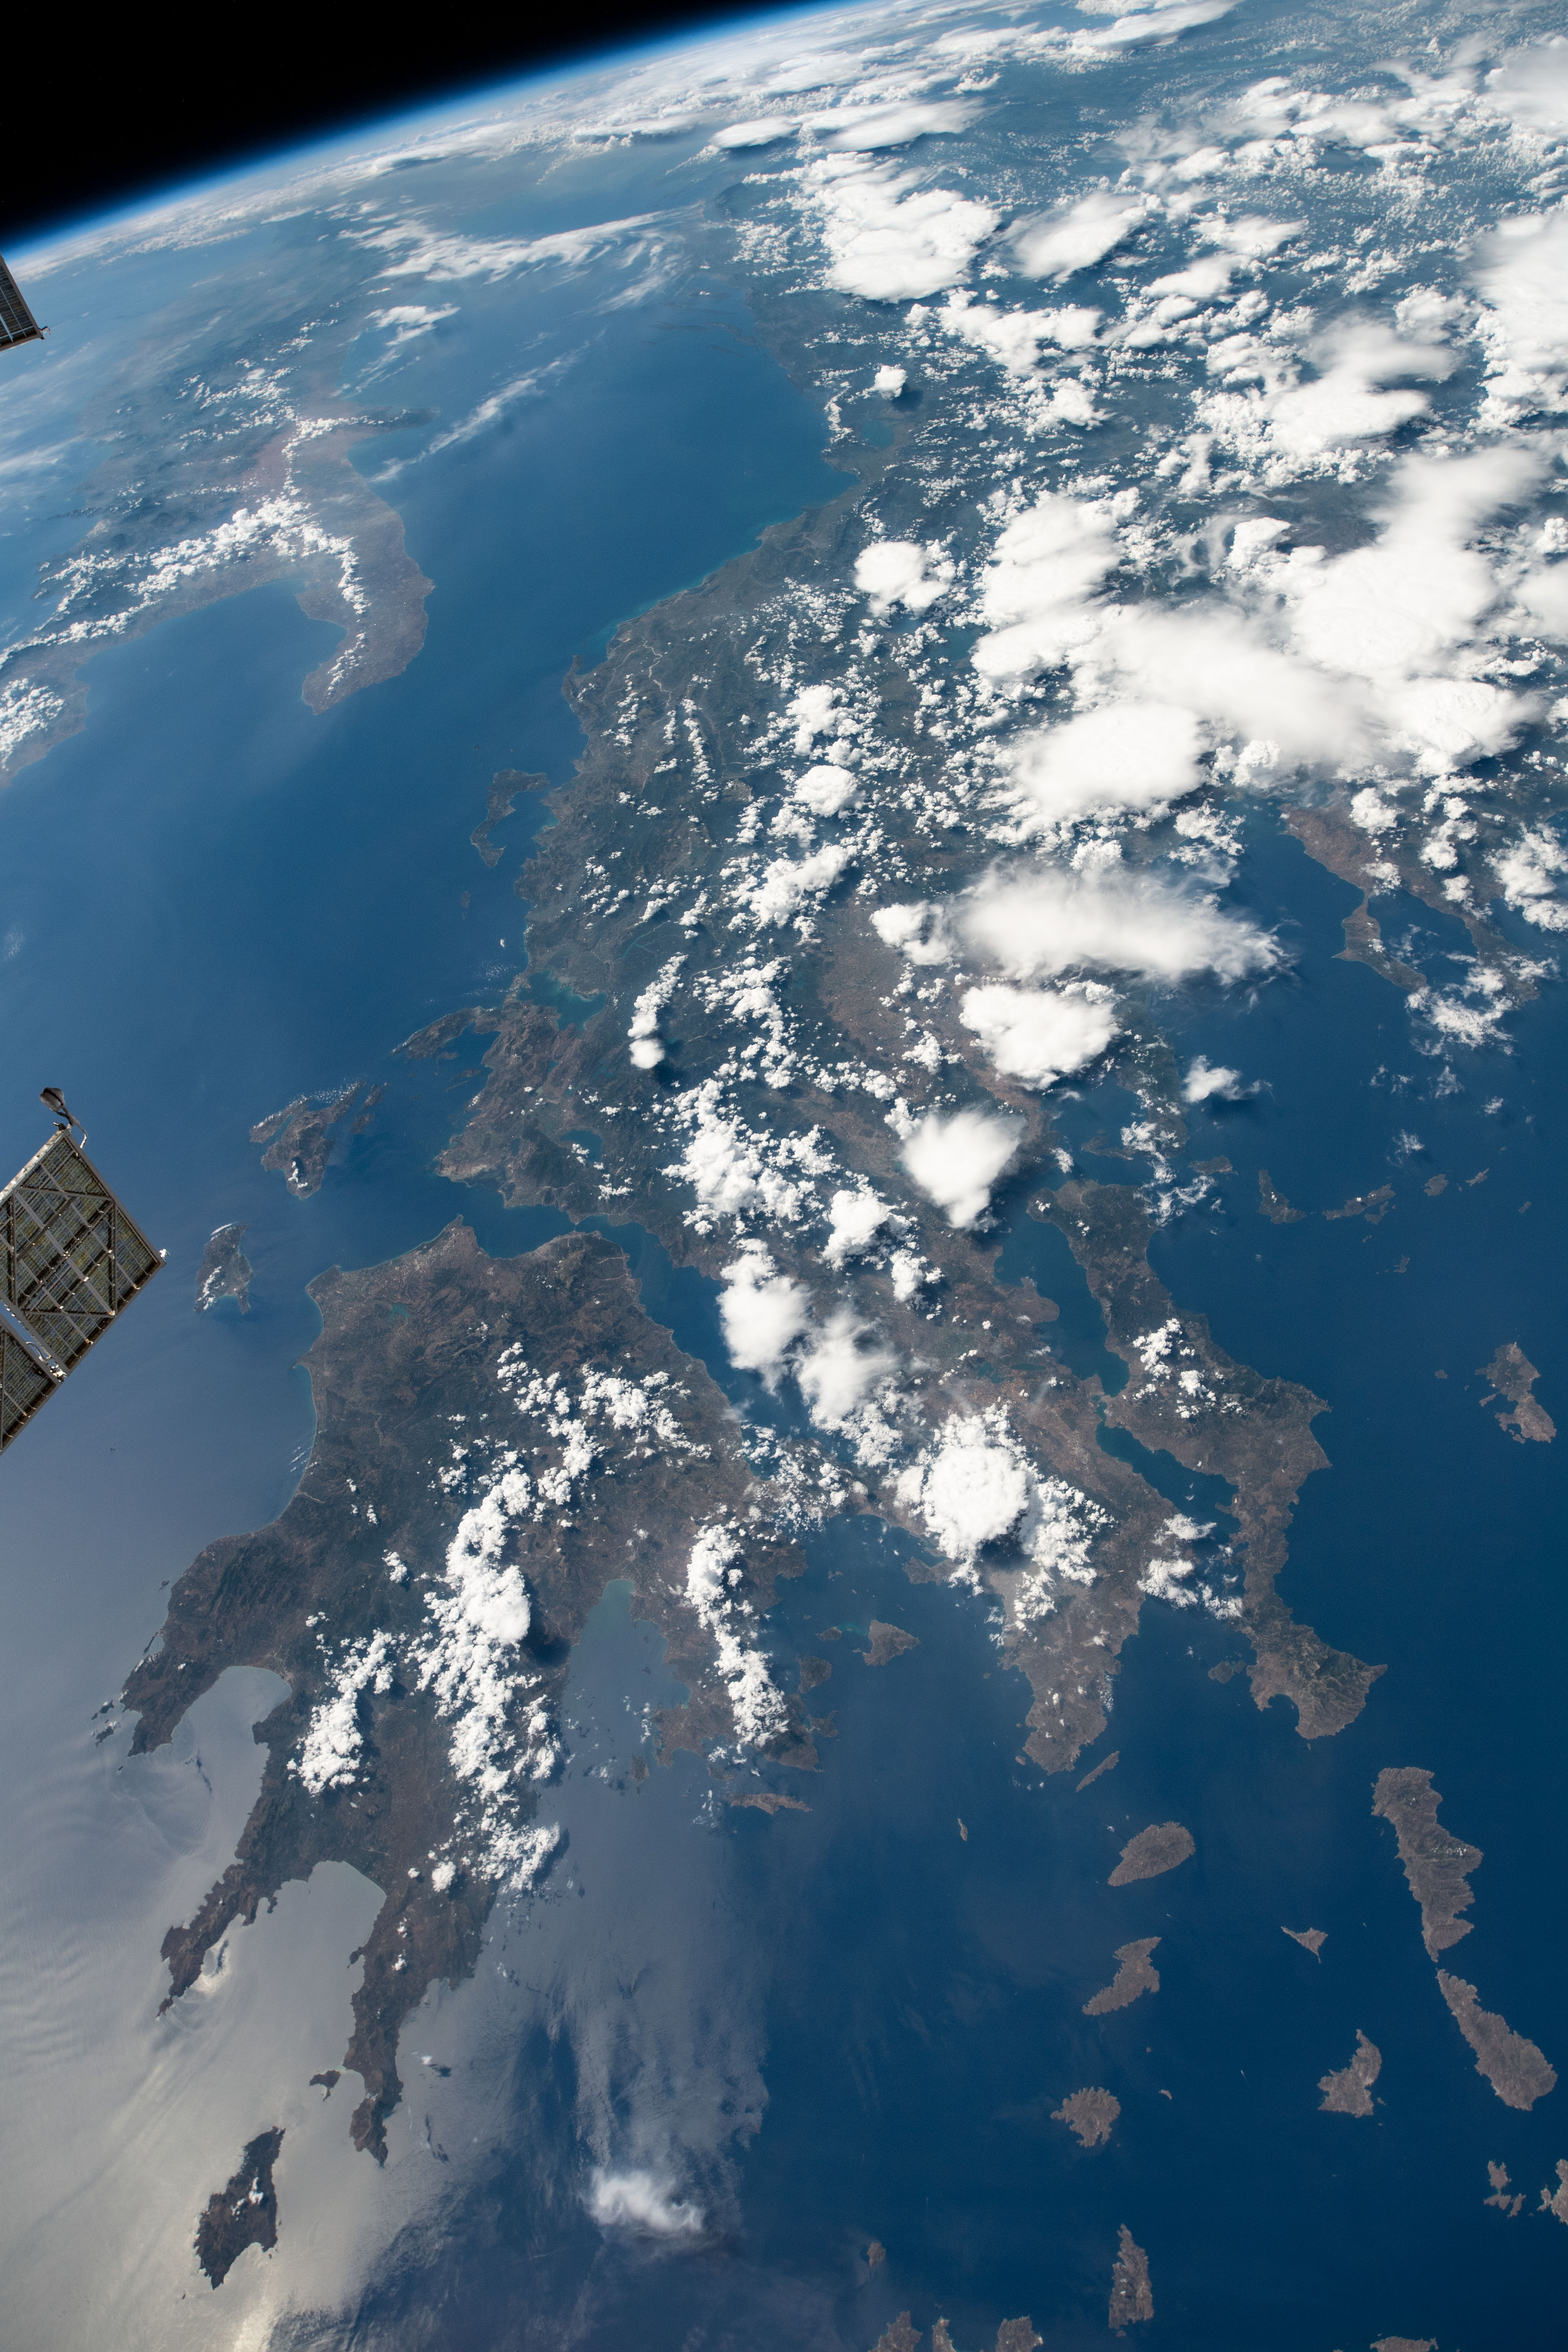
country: GREECE
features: AEGEAN SEA, PATRAS, LARISSA, ATHENS, IONIAN SEA, MAKEDONIA THRAKI
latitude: 39.0
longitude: 22.0
